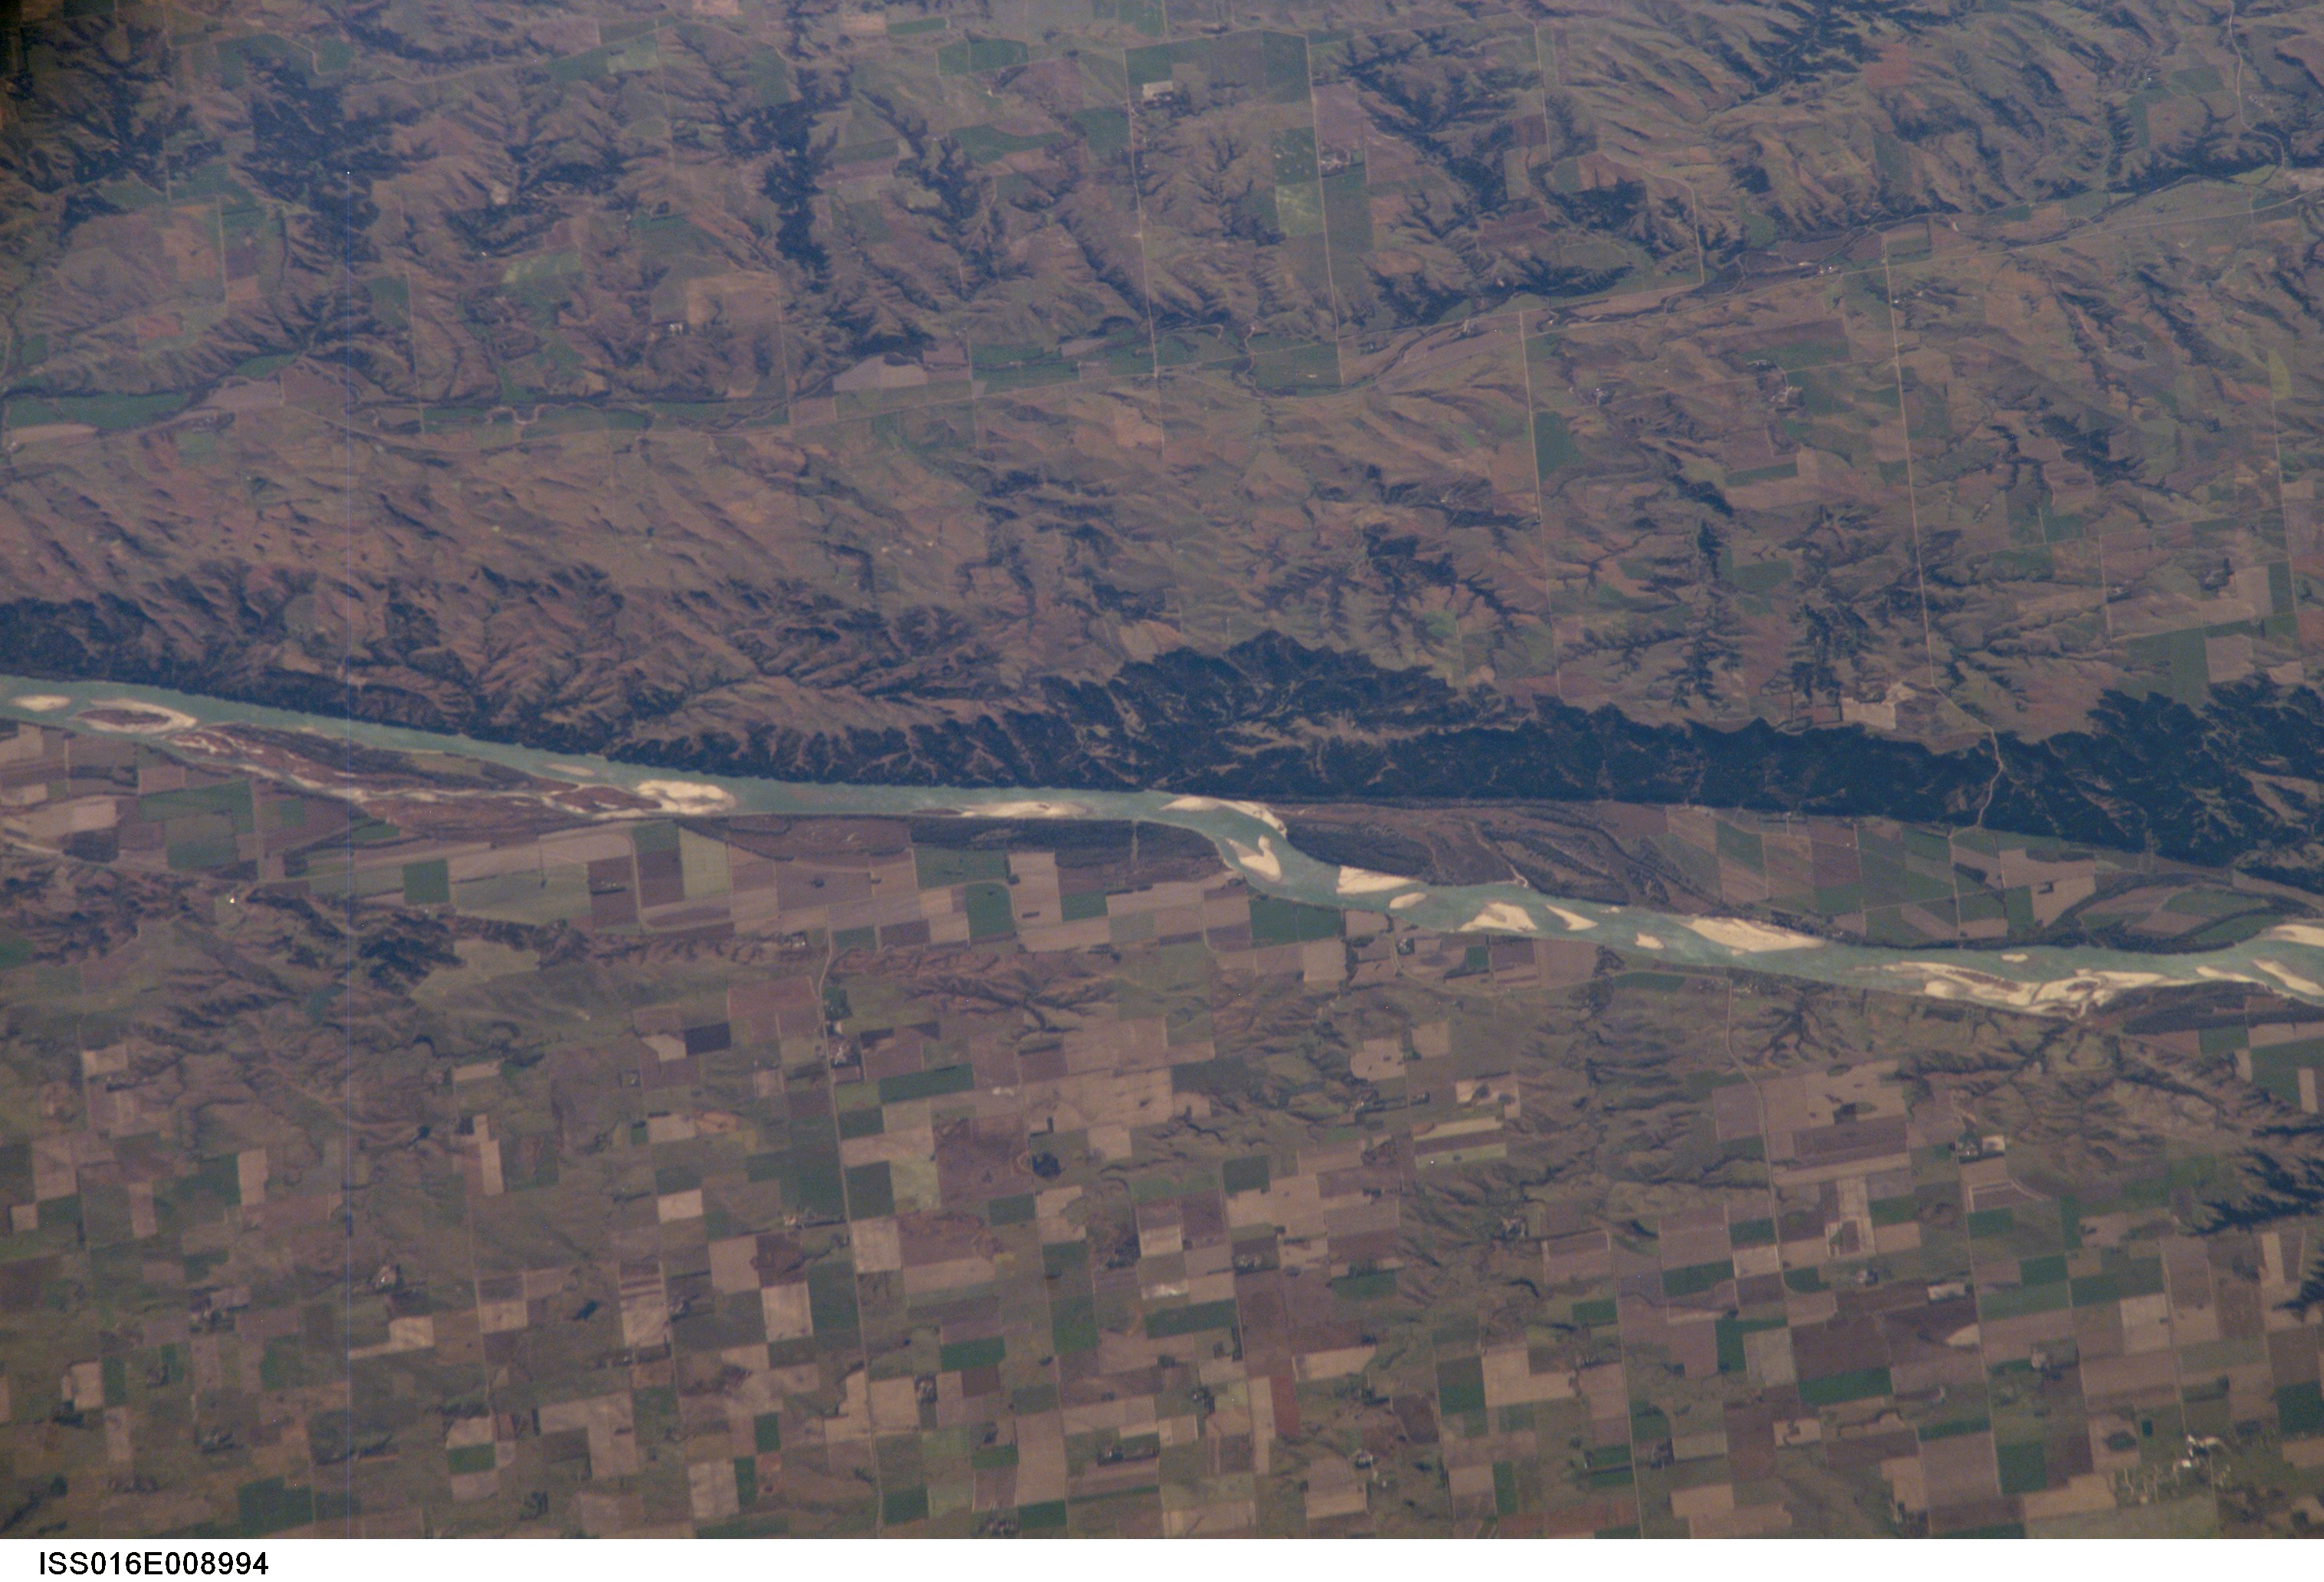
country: USA-SOUTH DAKOTA
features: MISSOURI R., MTS., AGR.
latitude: 42.9
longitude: -98.2
